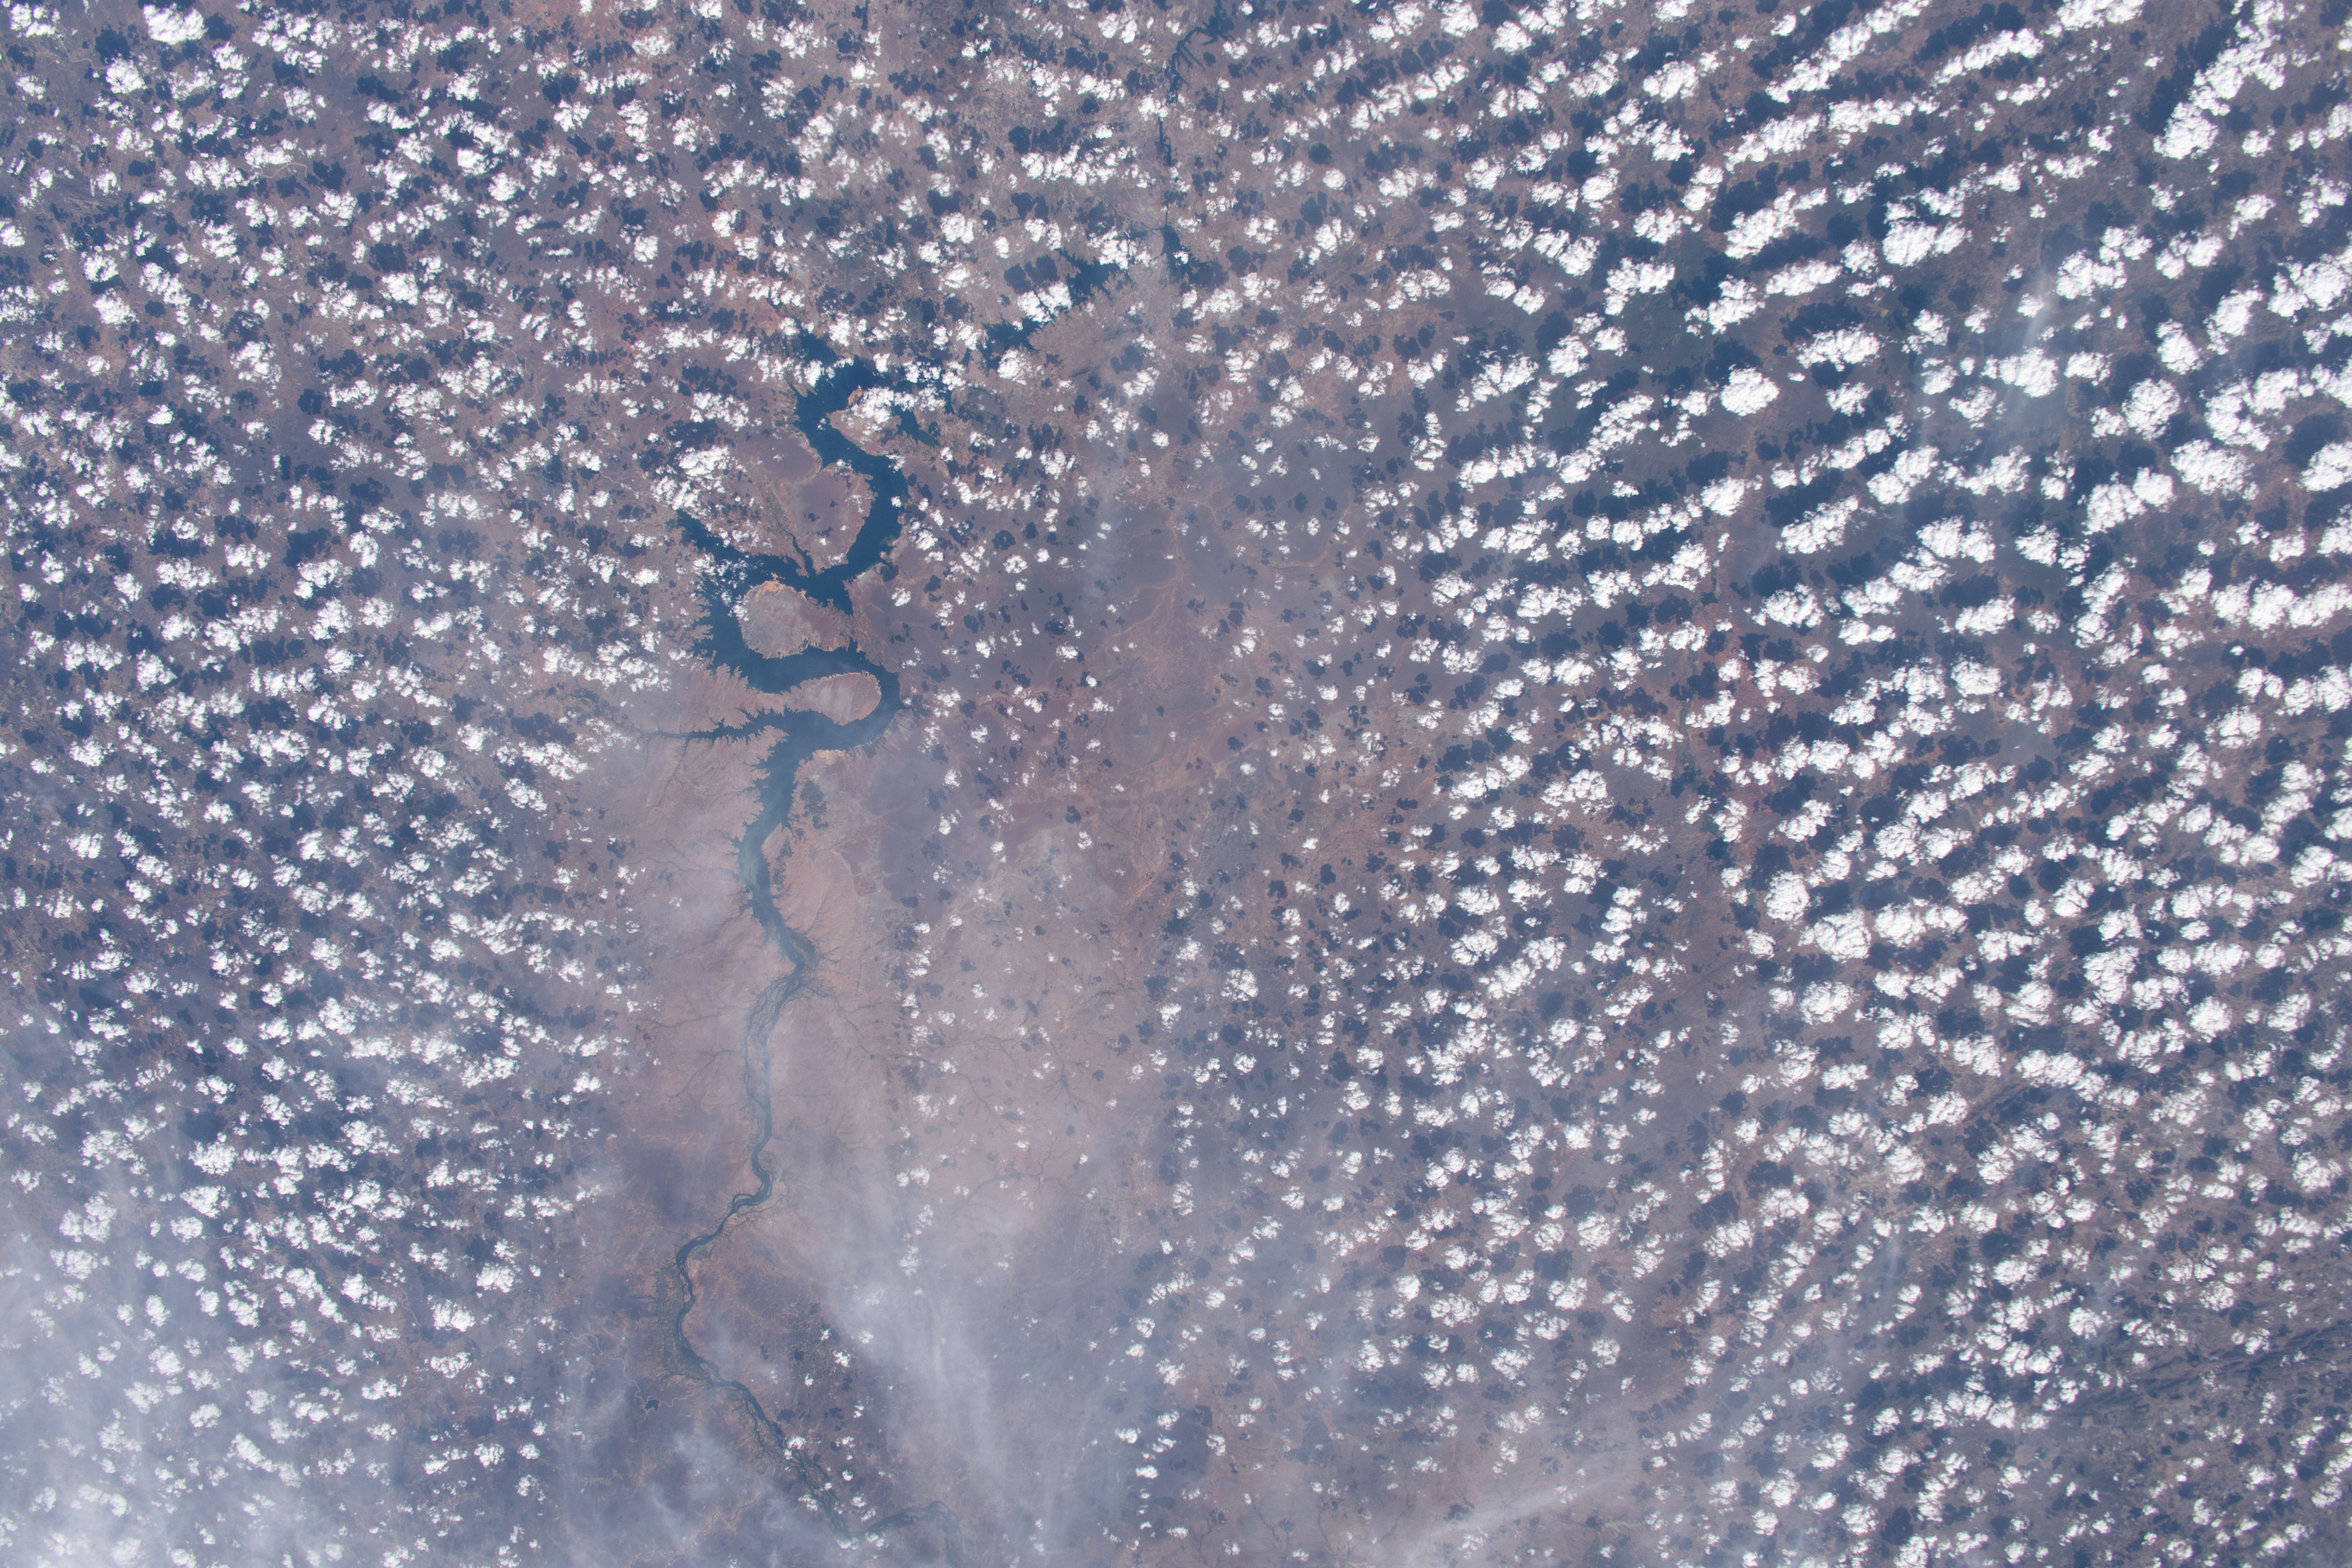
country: BRAZIL
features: SAO FRANCISCO RIVER
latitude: -9.5
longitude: -39.0
